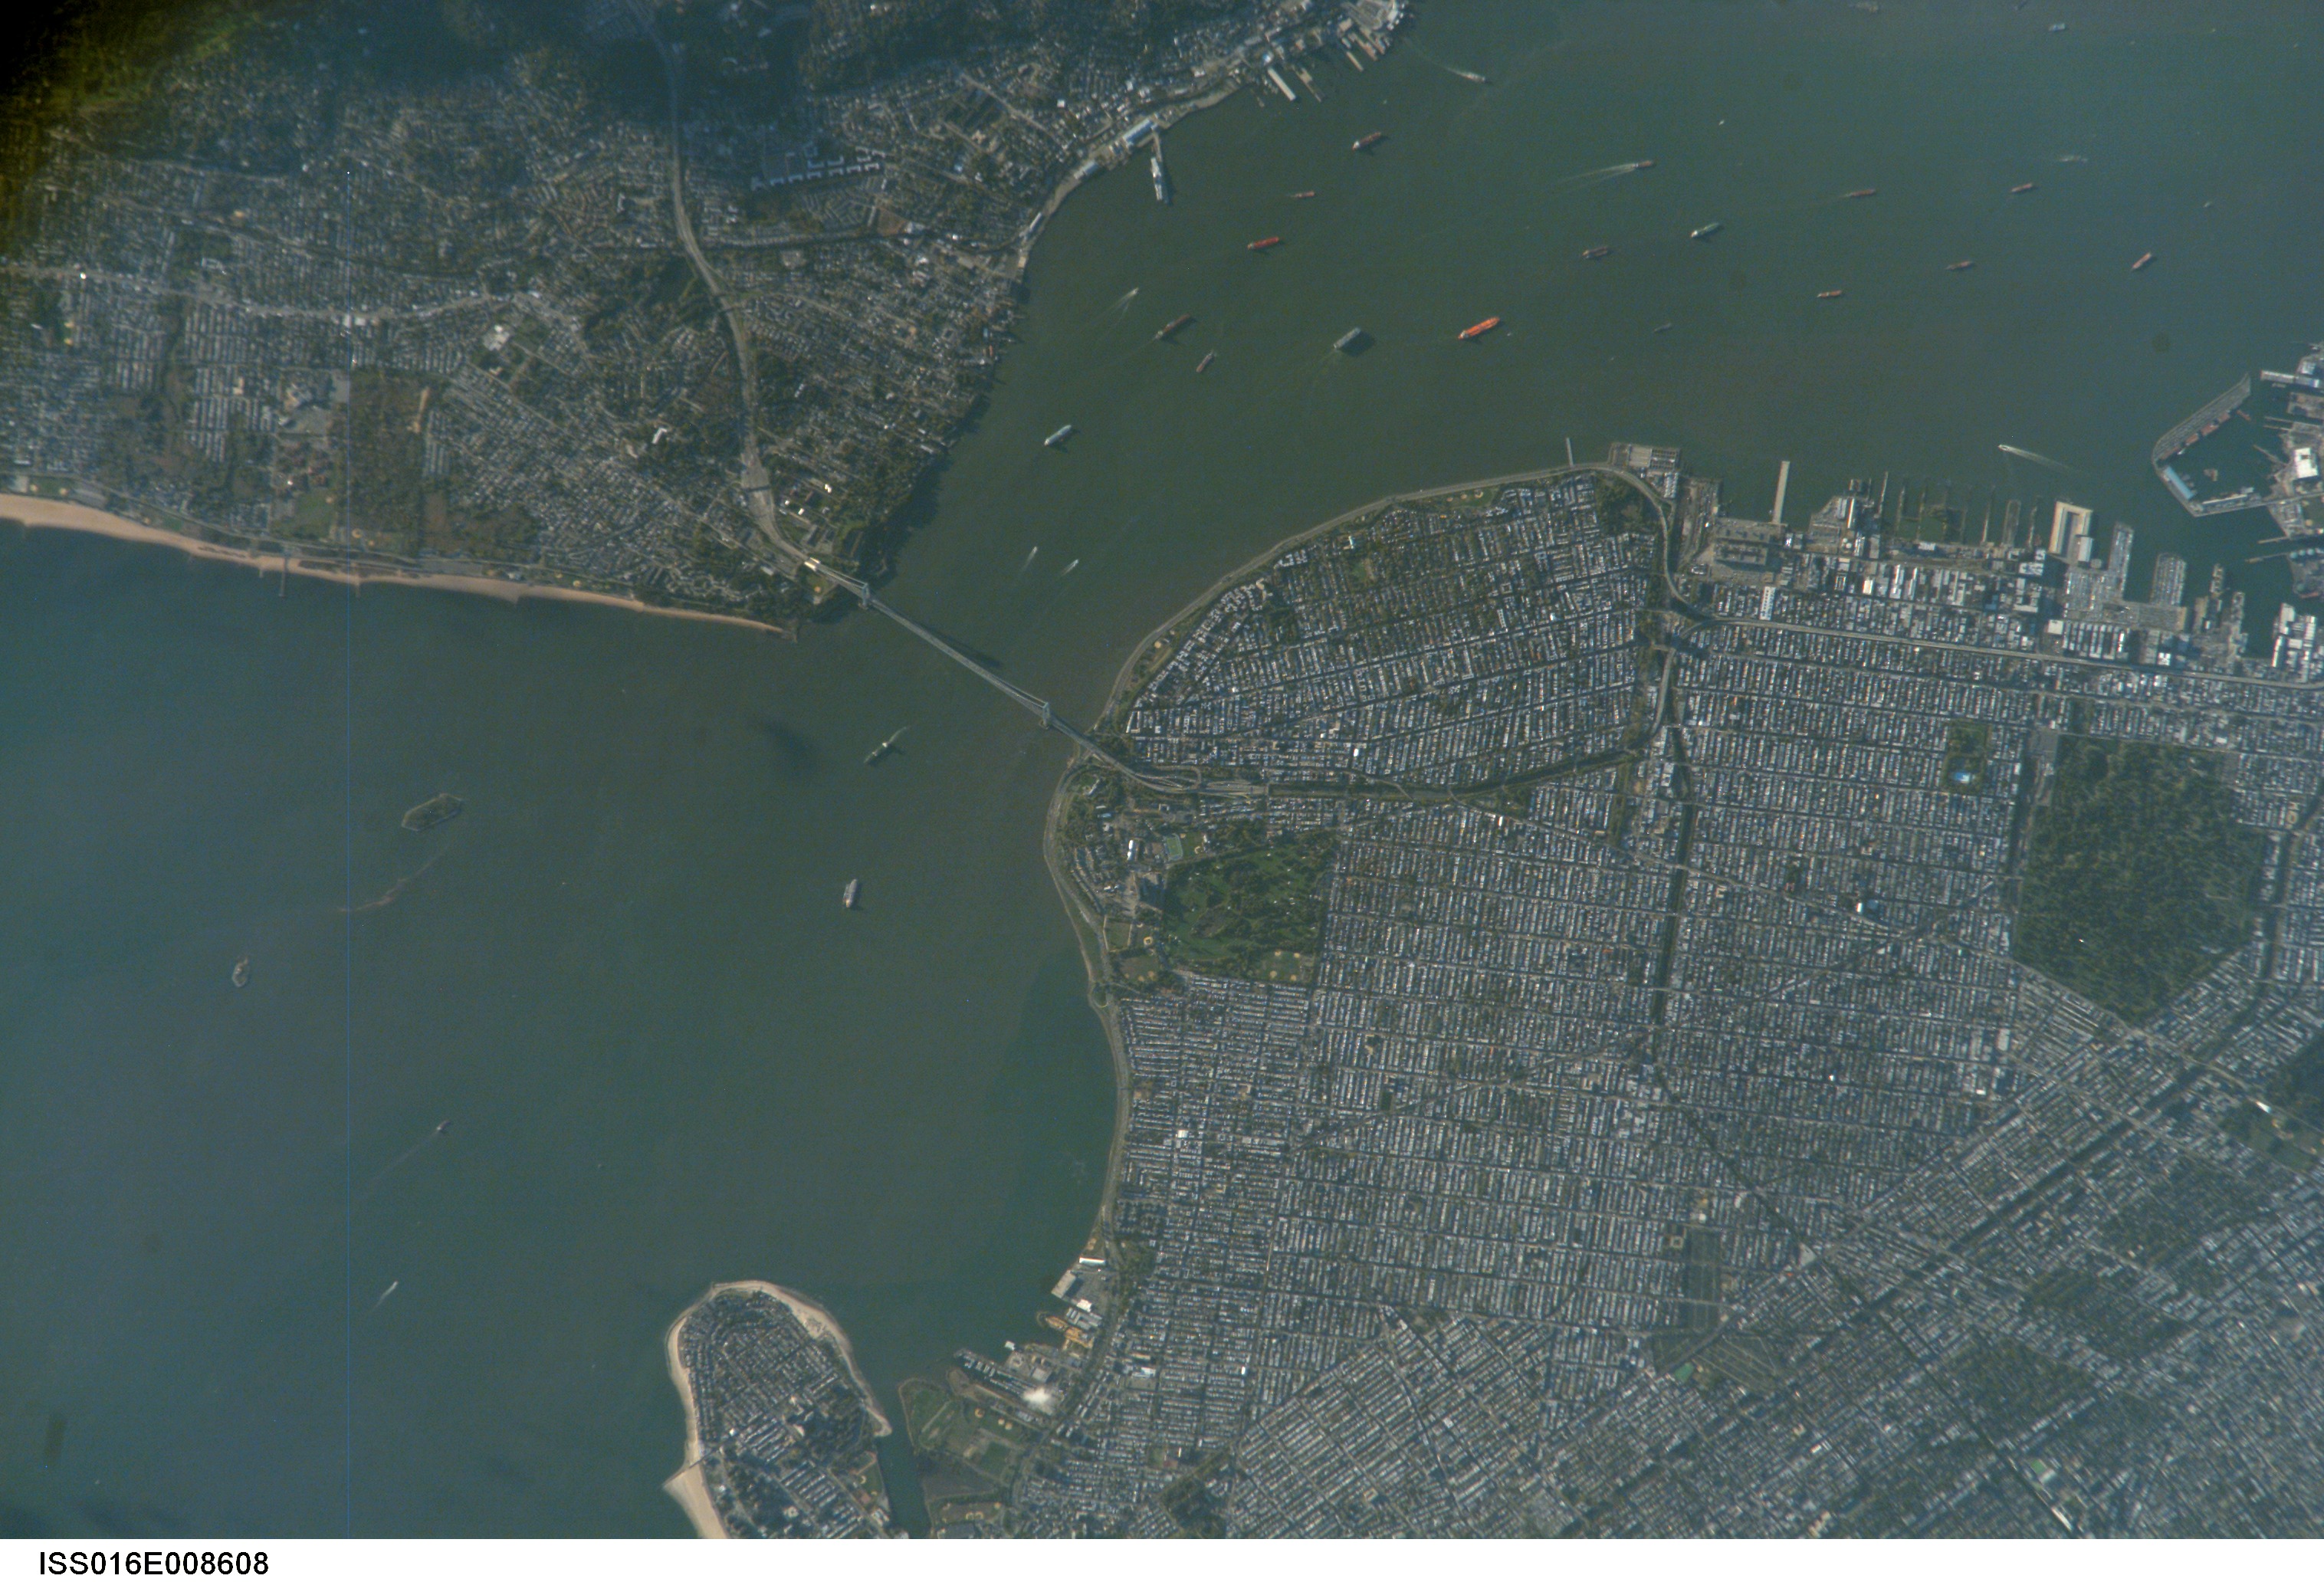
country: USA-NEW YORK
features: VERRAZAON NARROWS, NY BAY
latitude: 40.6
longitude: -74.0
